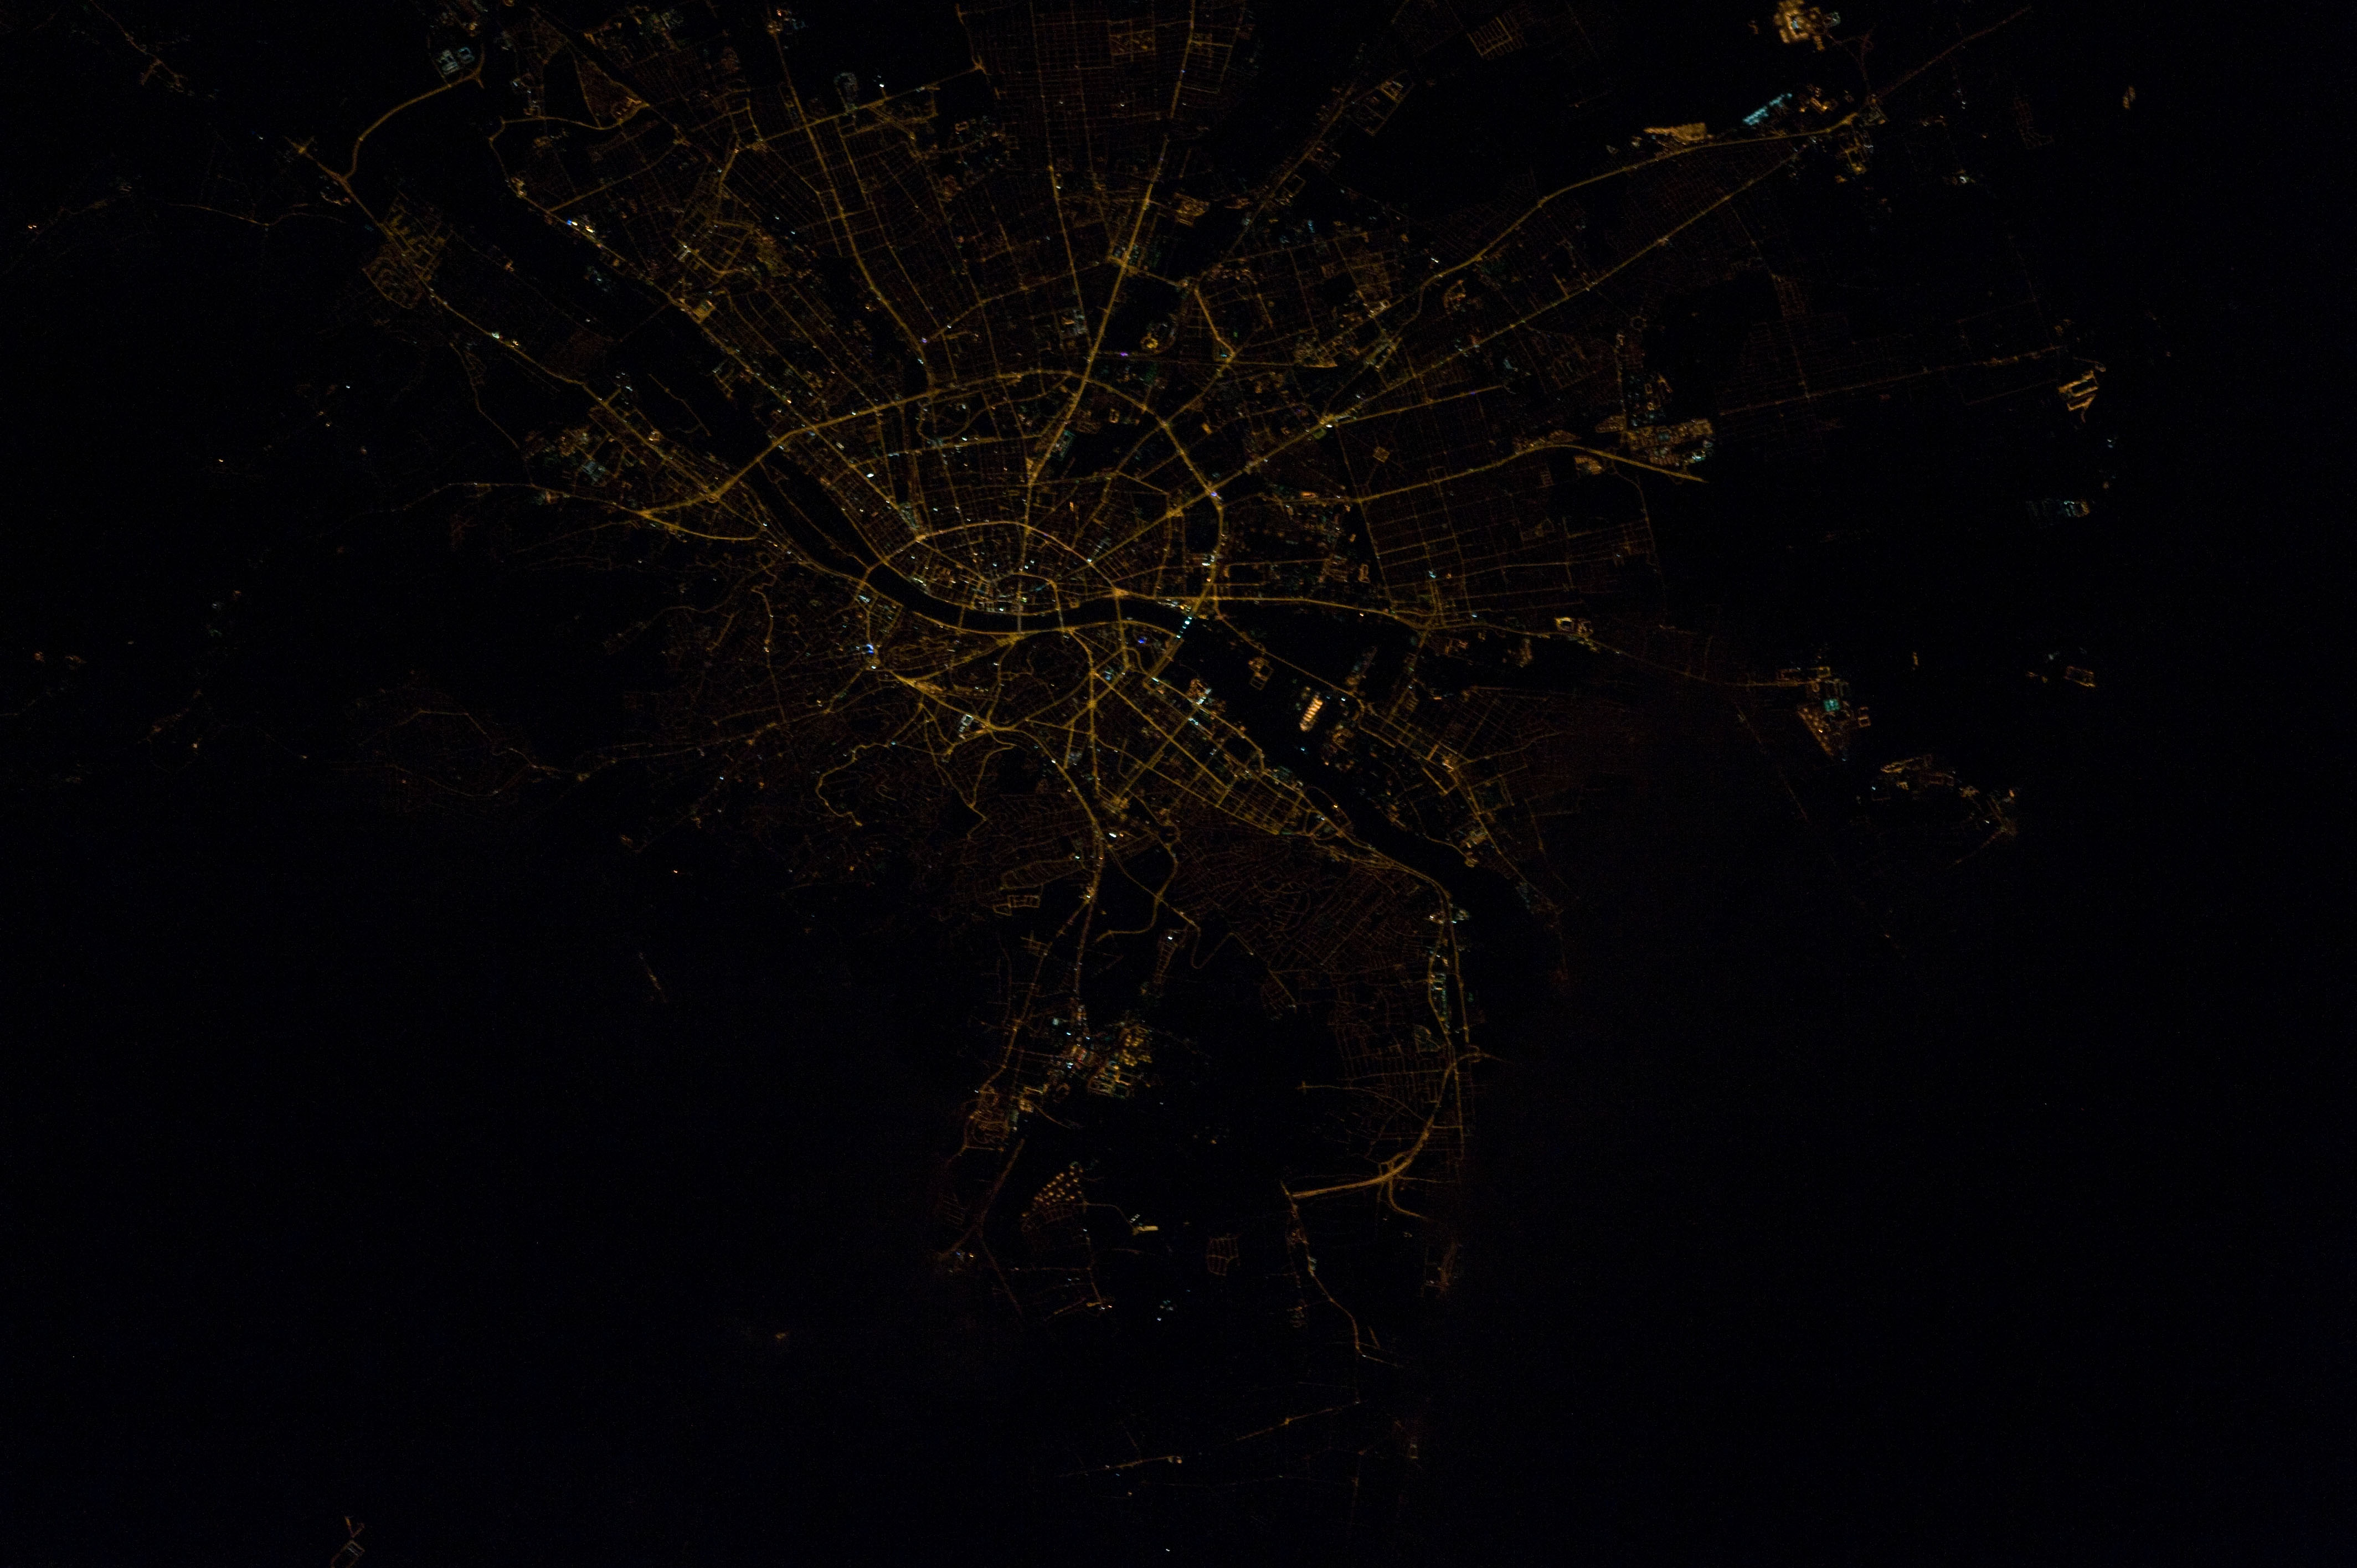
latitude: 47.5
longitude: 19.0
